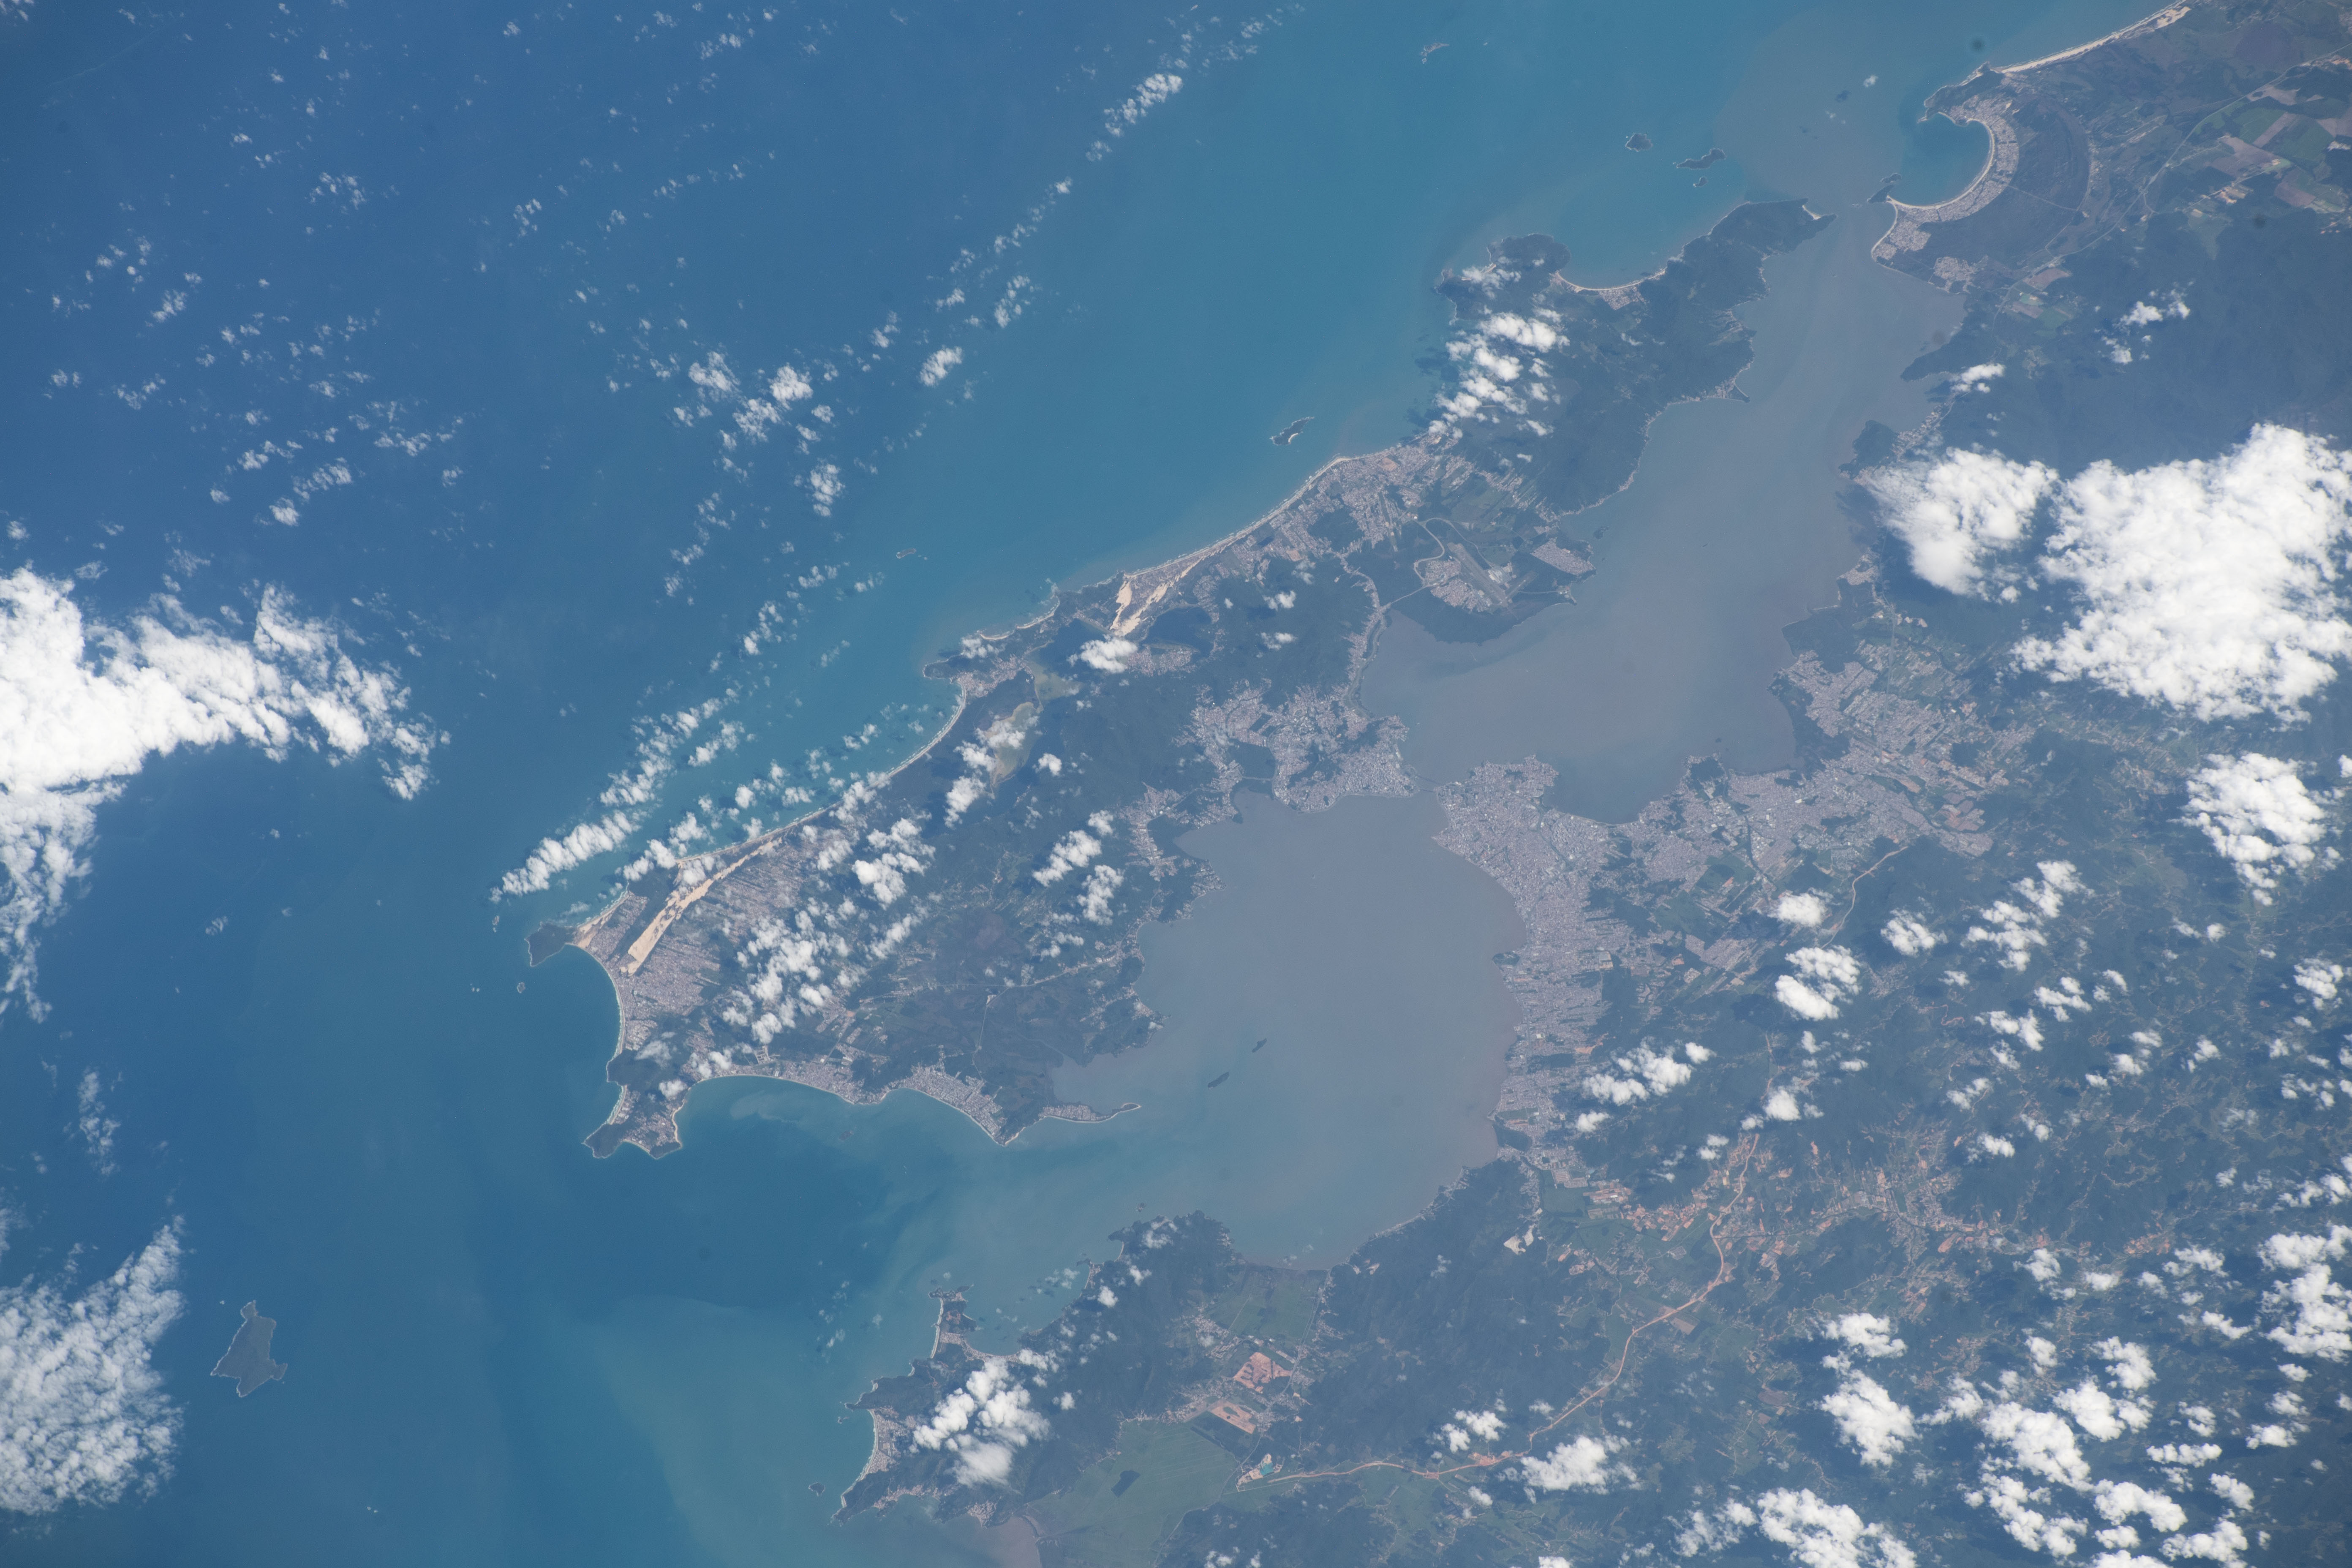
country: BRAZIL
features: FLORIANOPOLIS, BIGUACU
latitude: -27.6
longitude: -48.5
